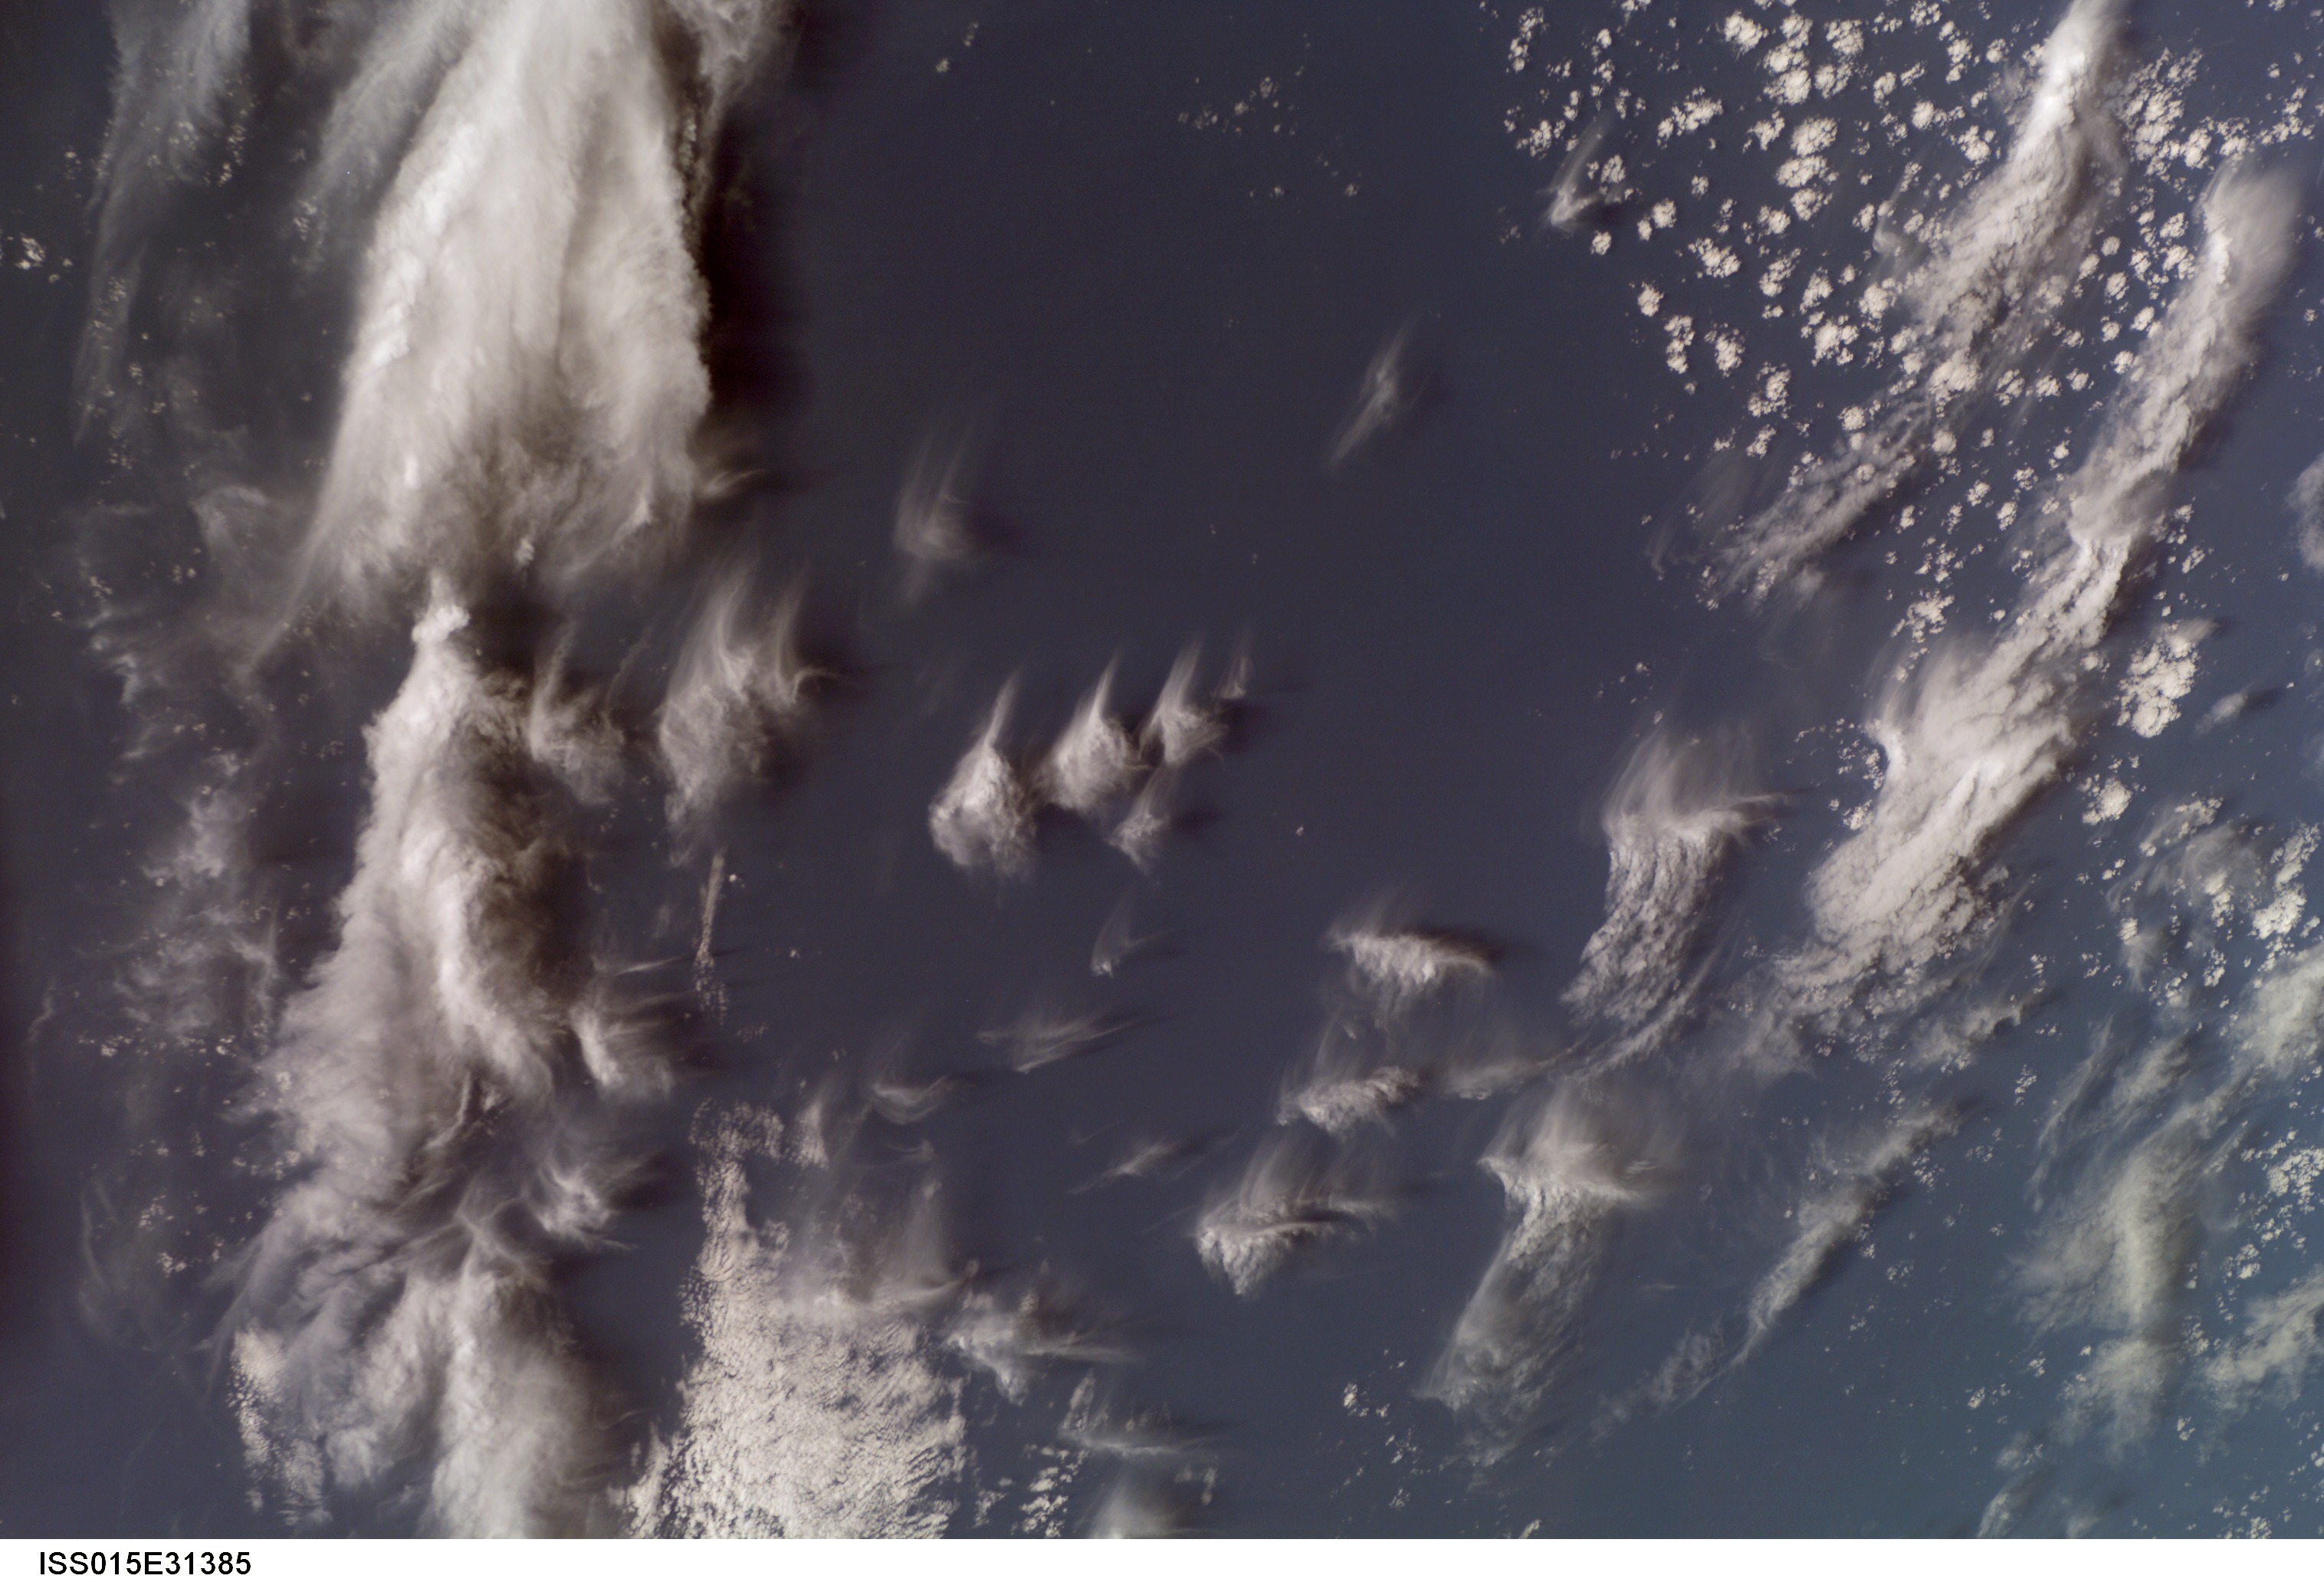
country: TASMAN SEA
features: SEA SURFACE, MULTILAYER CLOUDS
